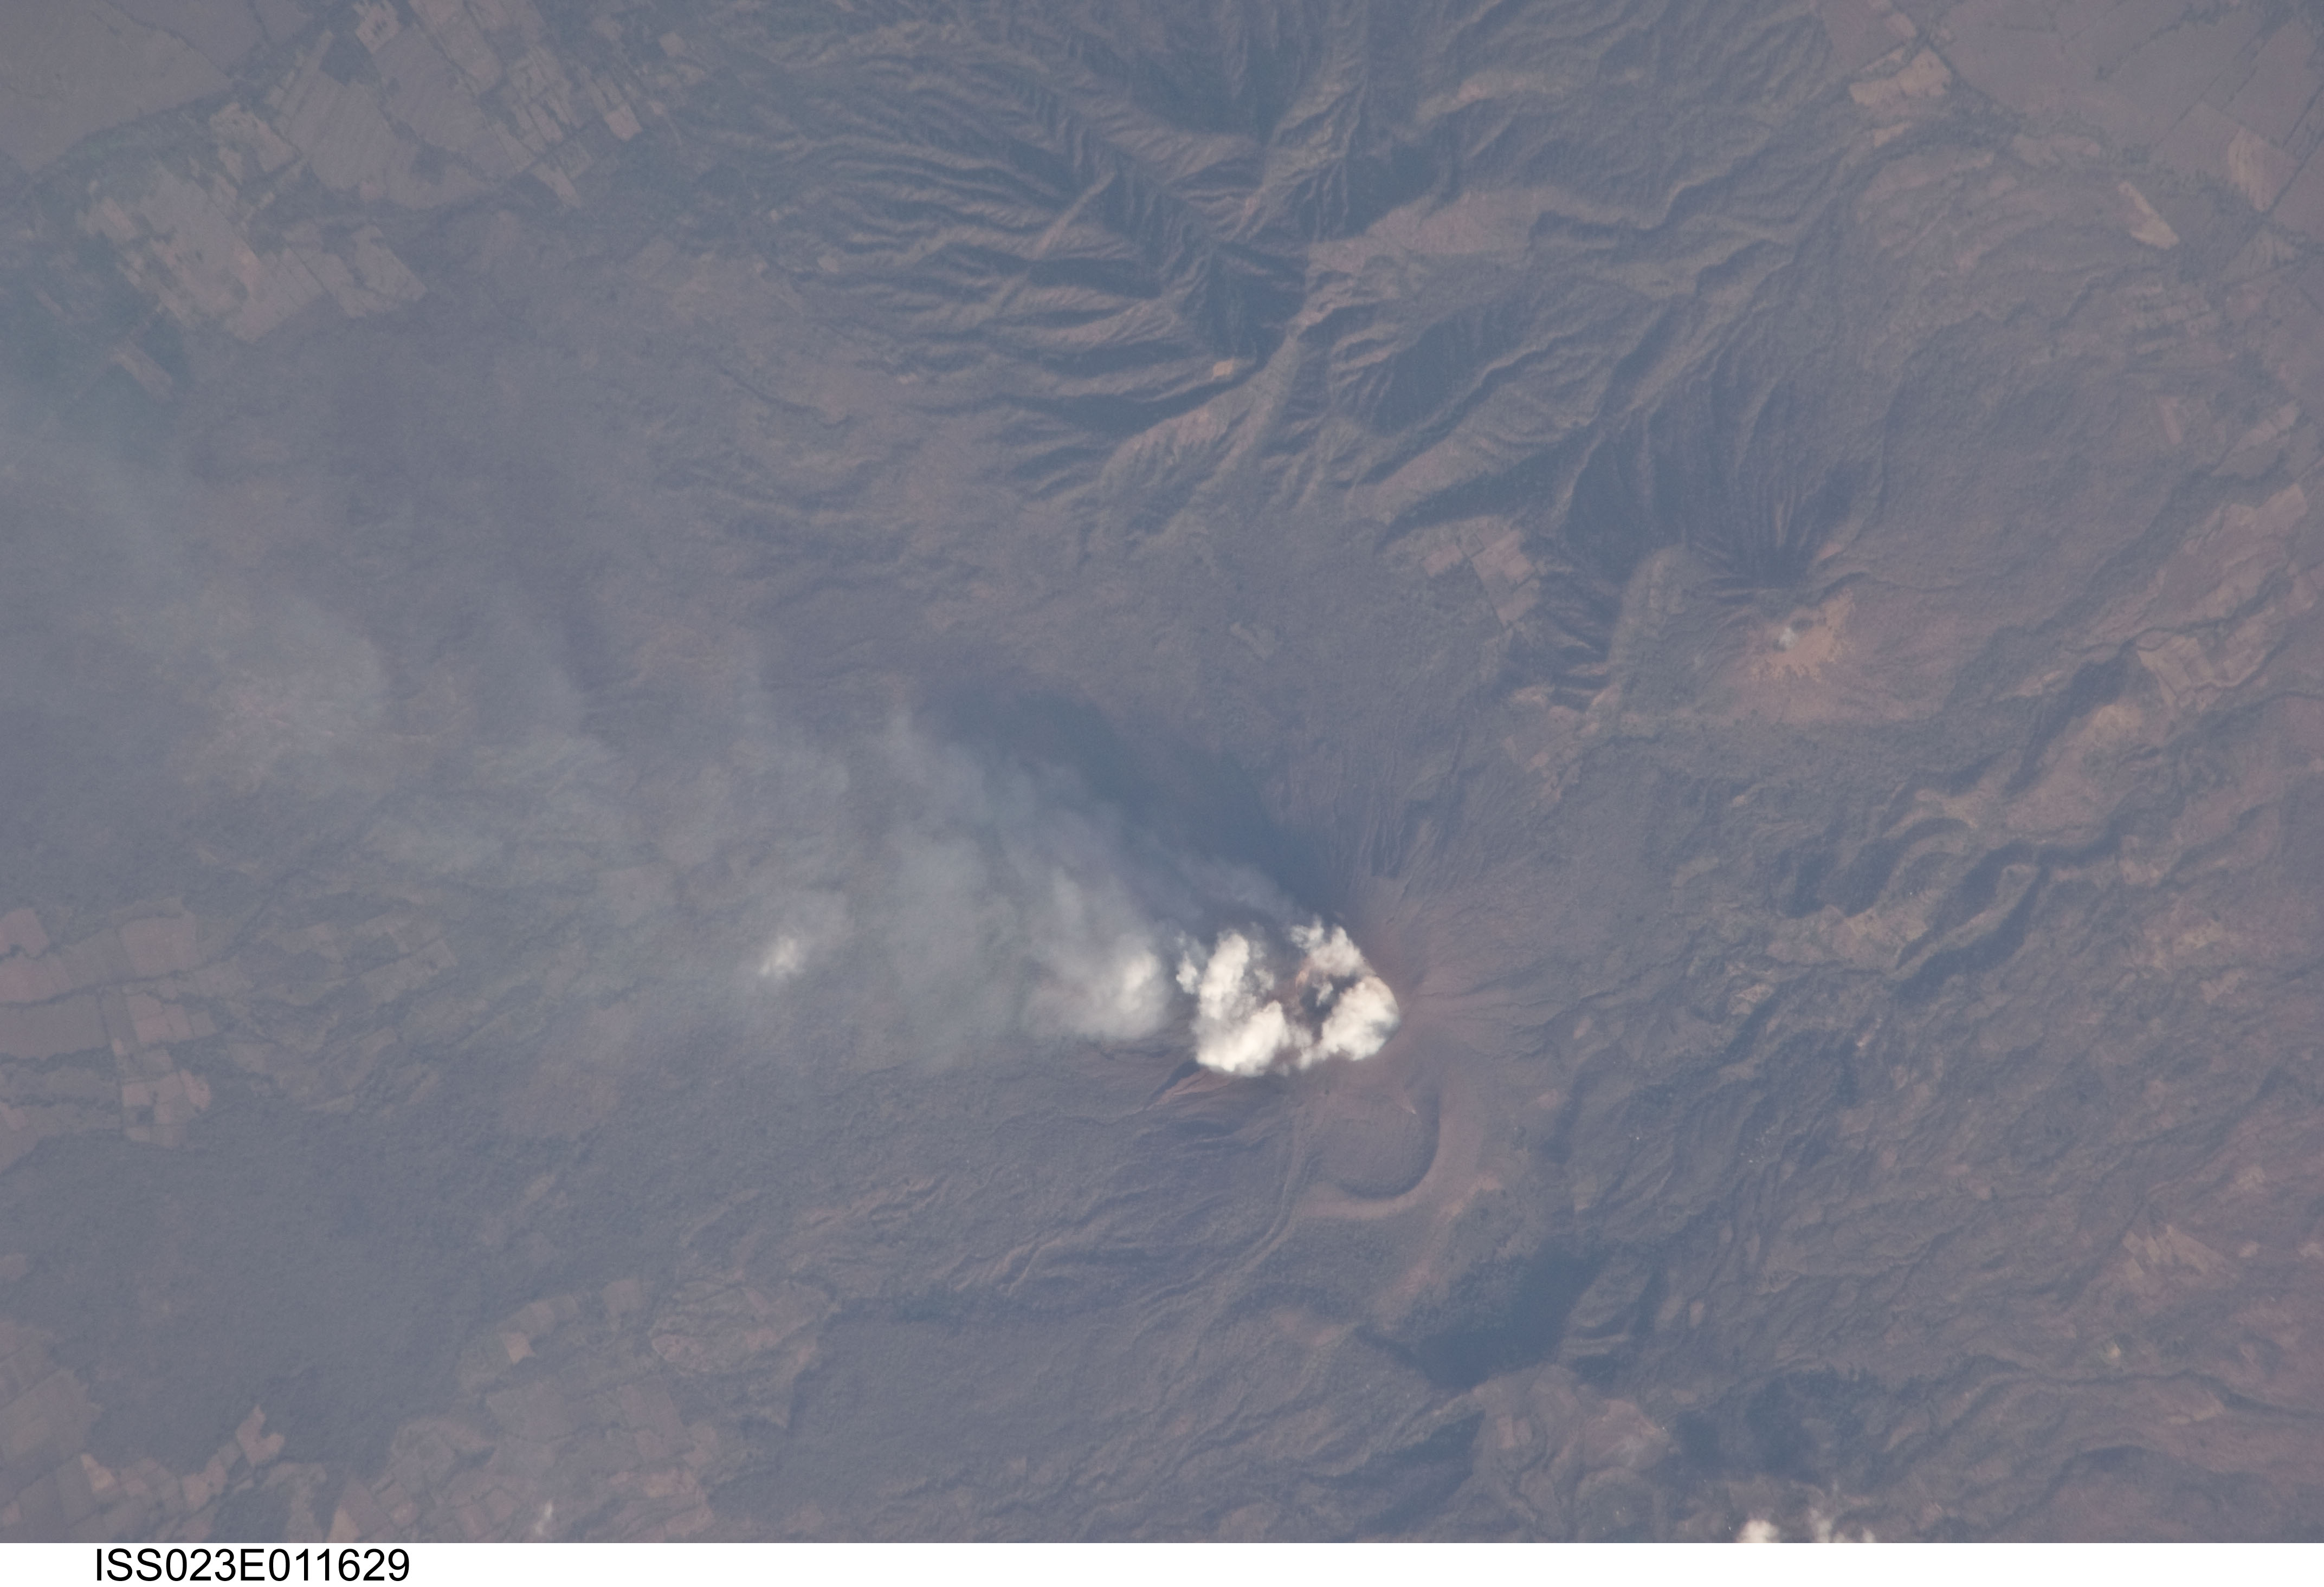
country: NICARAGUA
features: TELICA VOLCANO, PLUME
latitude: 12.6
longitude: -86.8
